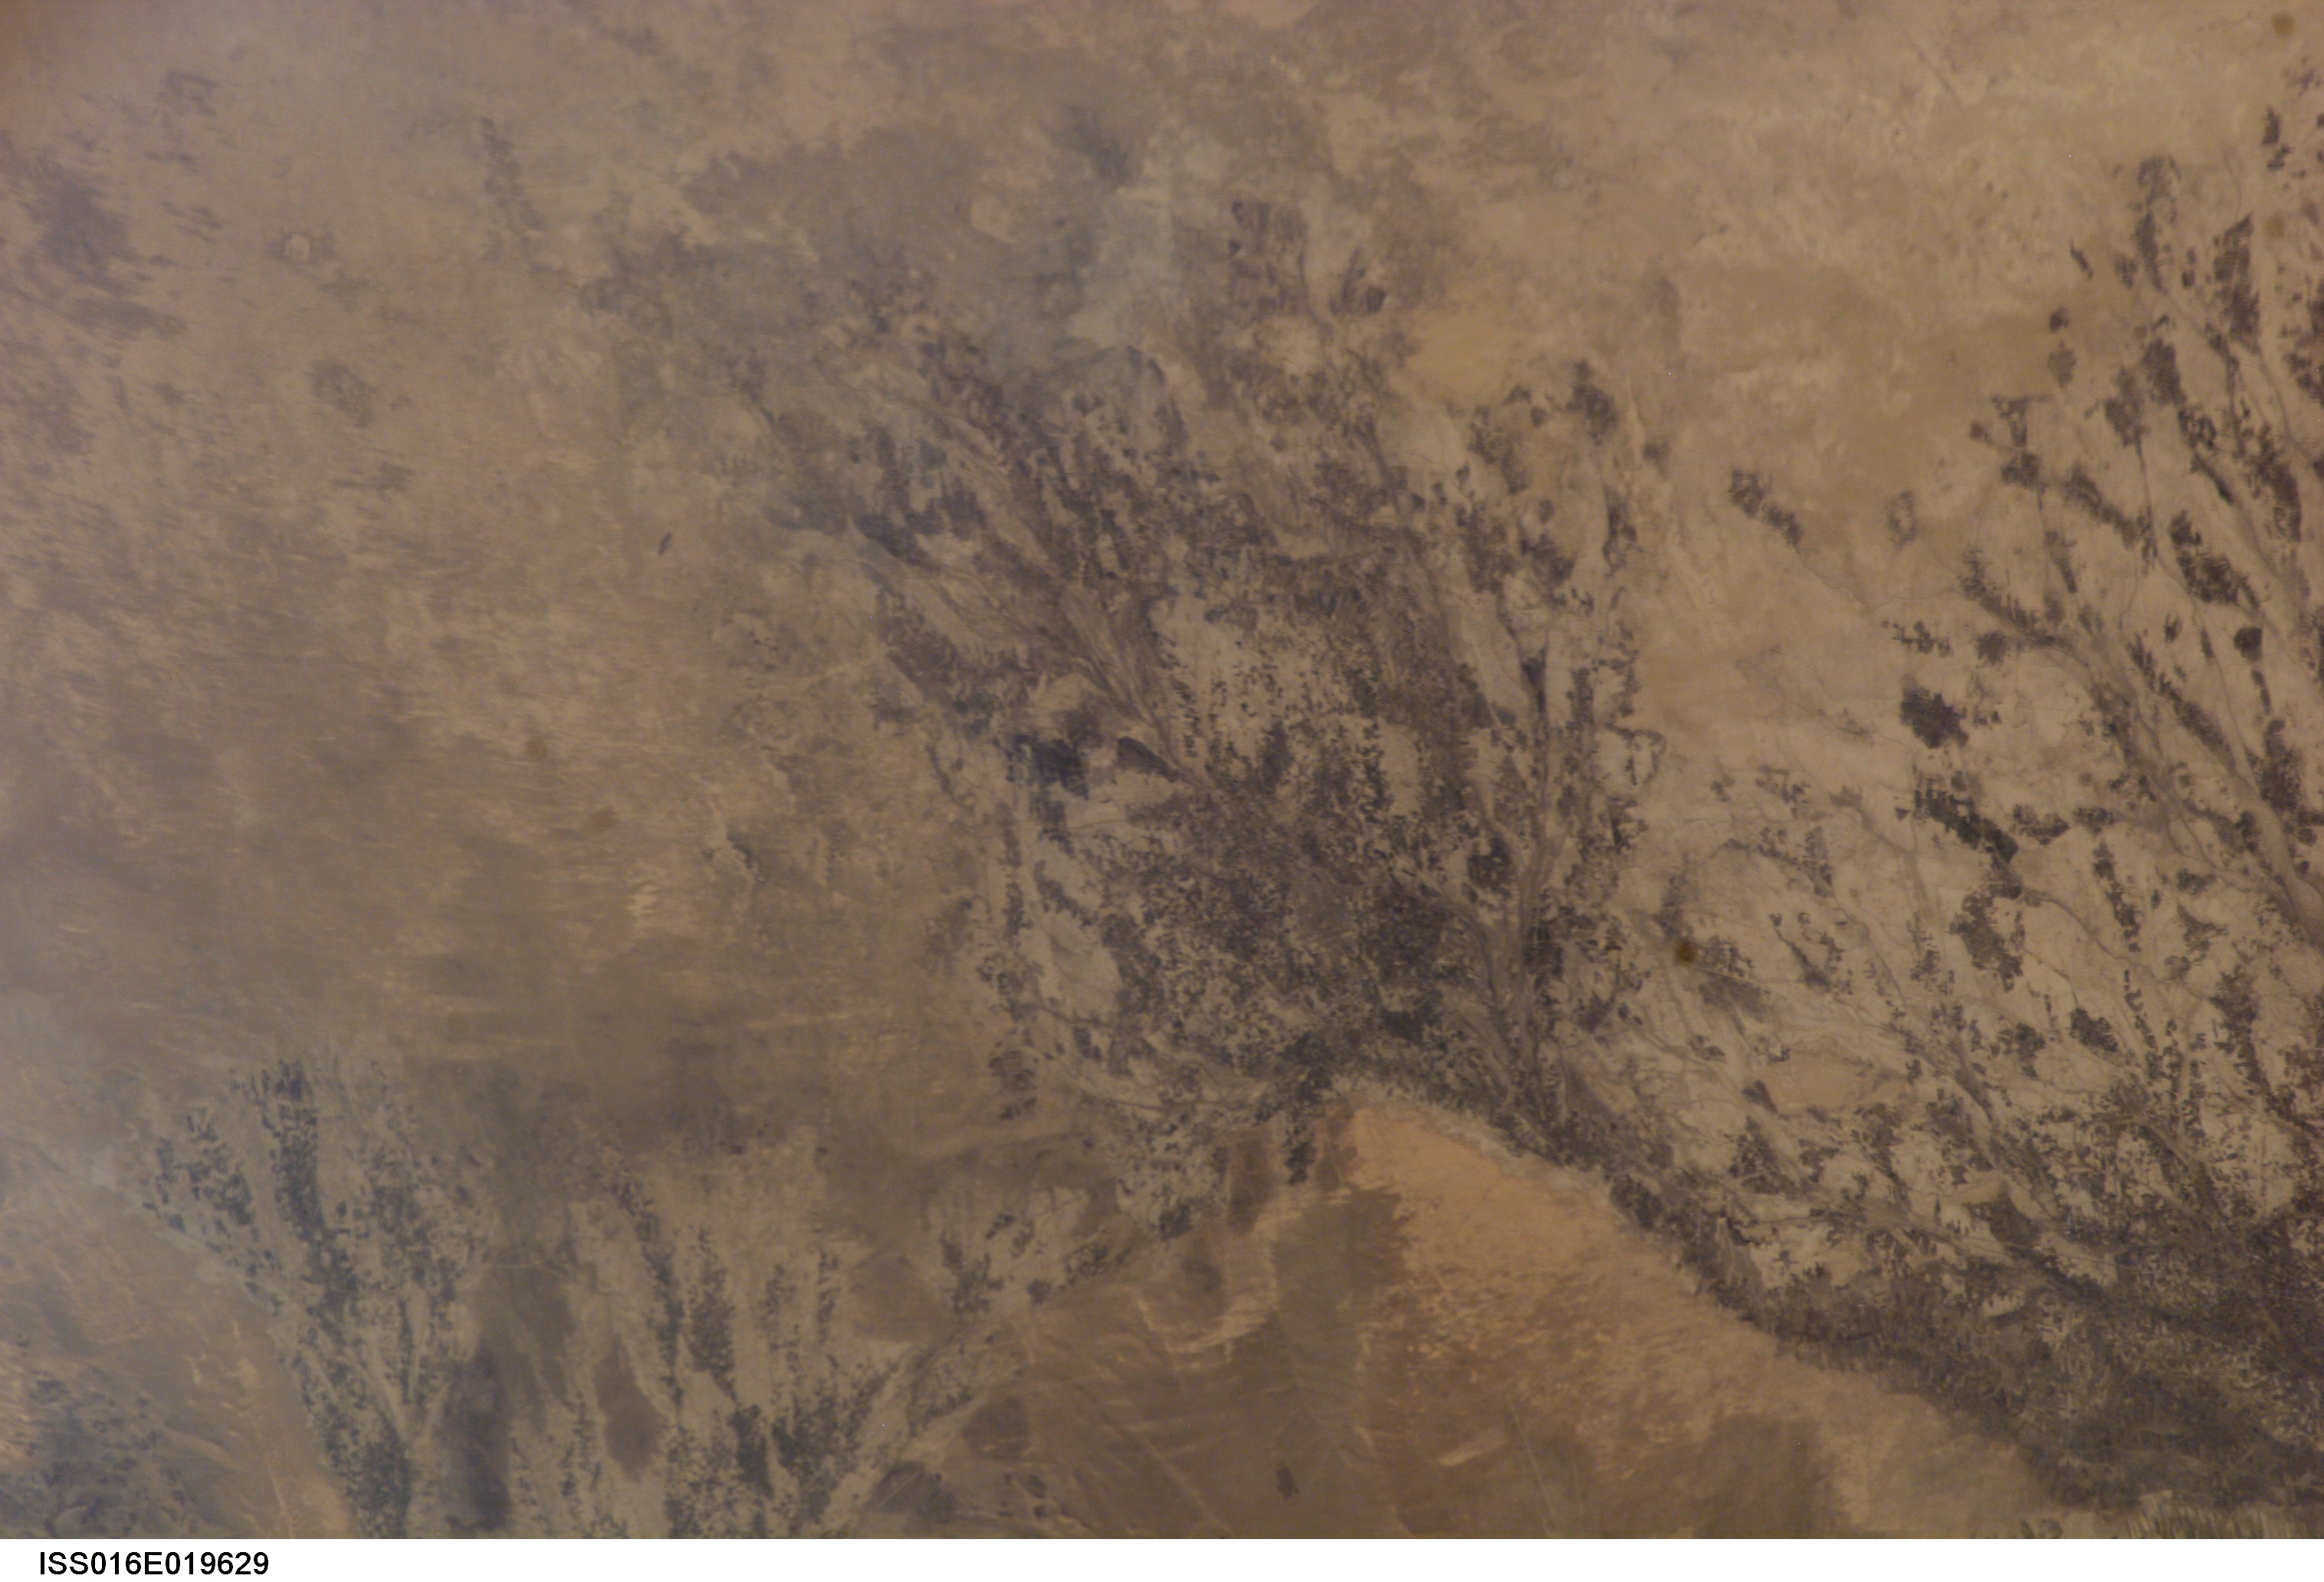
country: AFGHANISTAN
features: AQCHEH, HARUN-E DOVVOM
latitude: 36.9
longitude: 66.1
